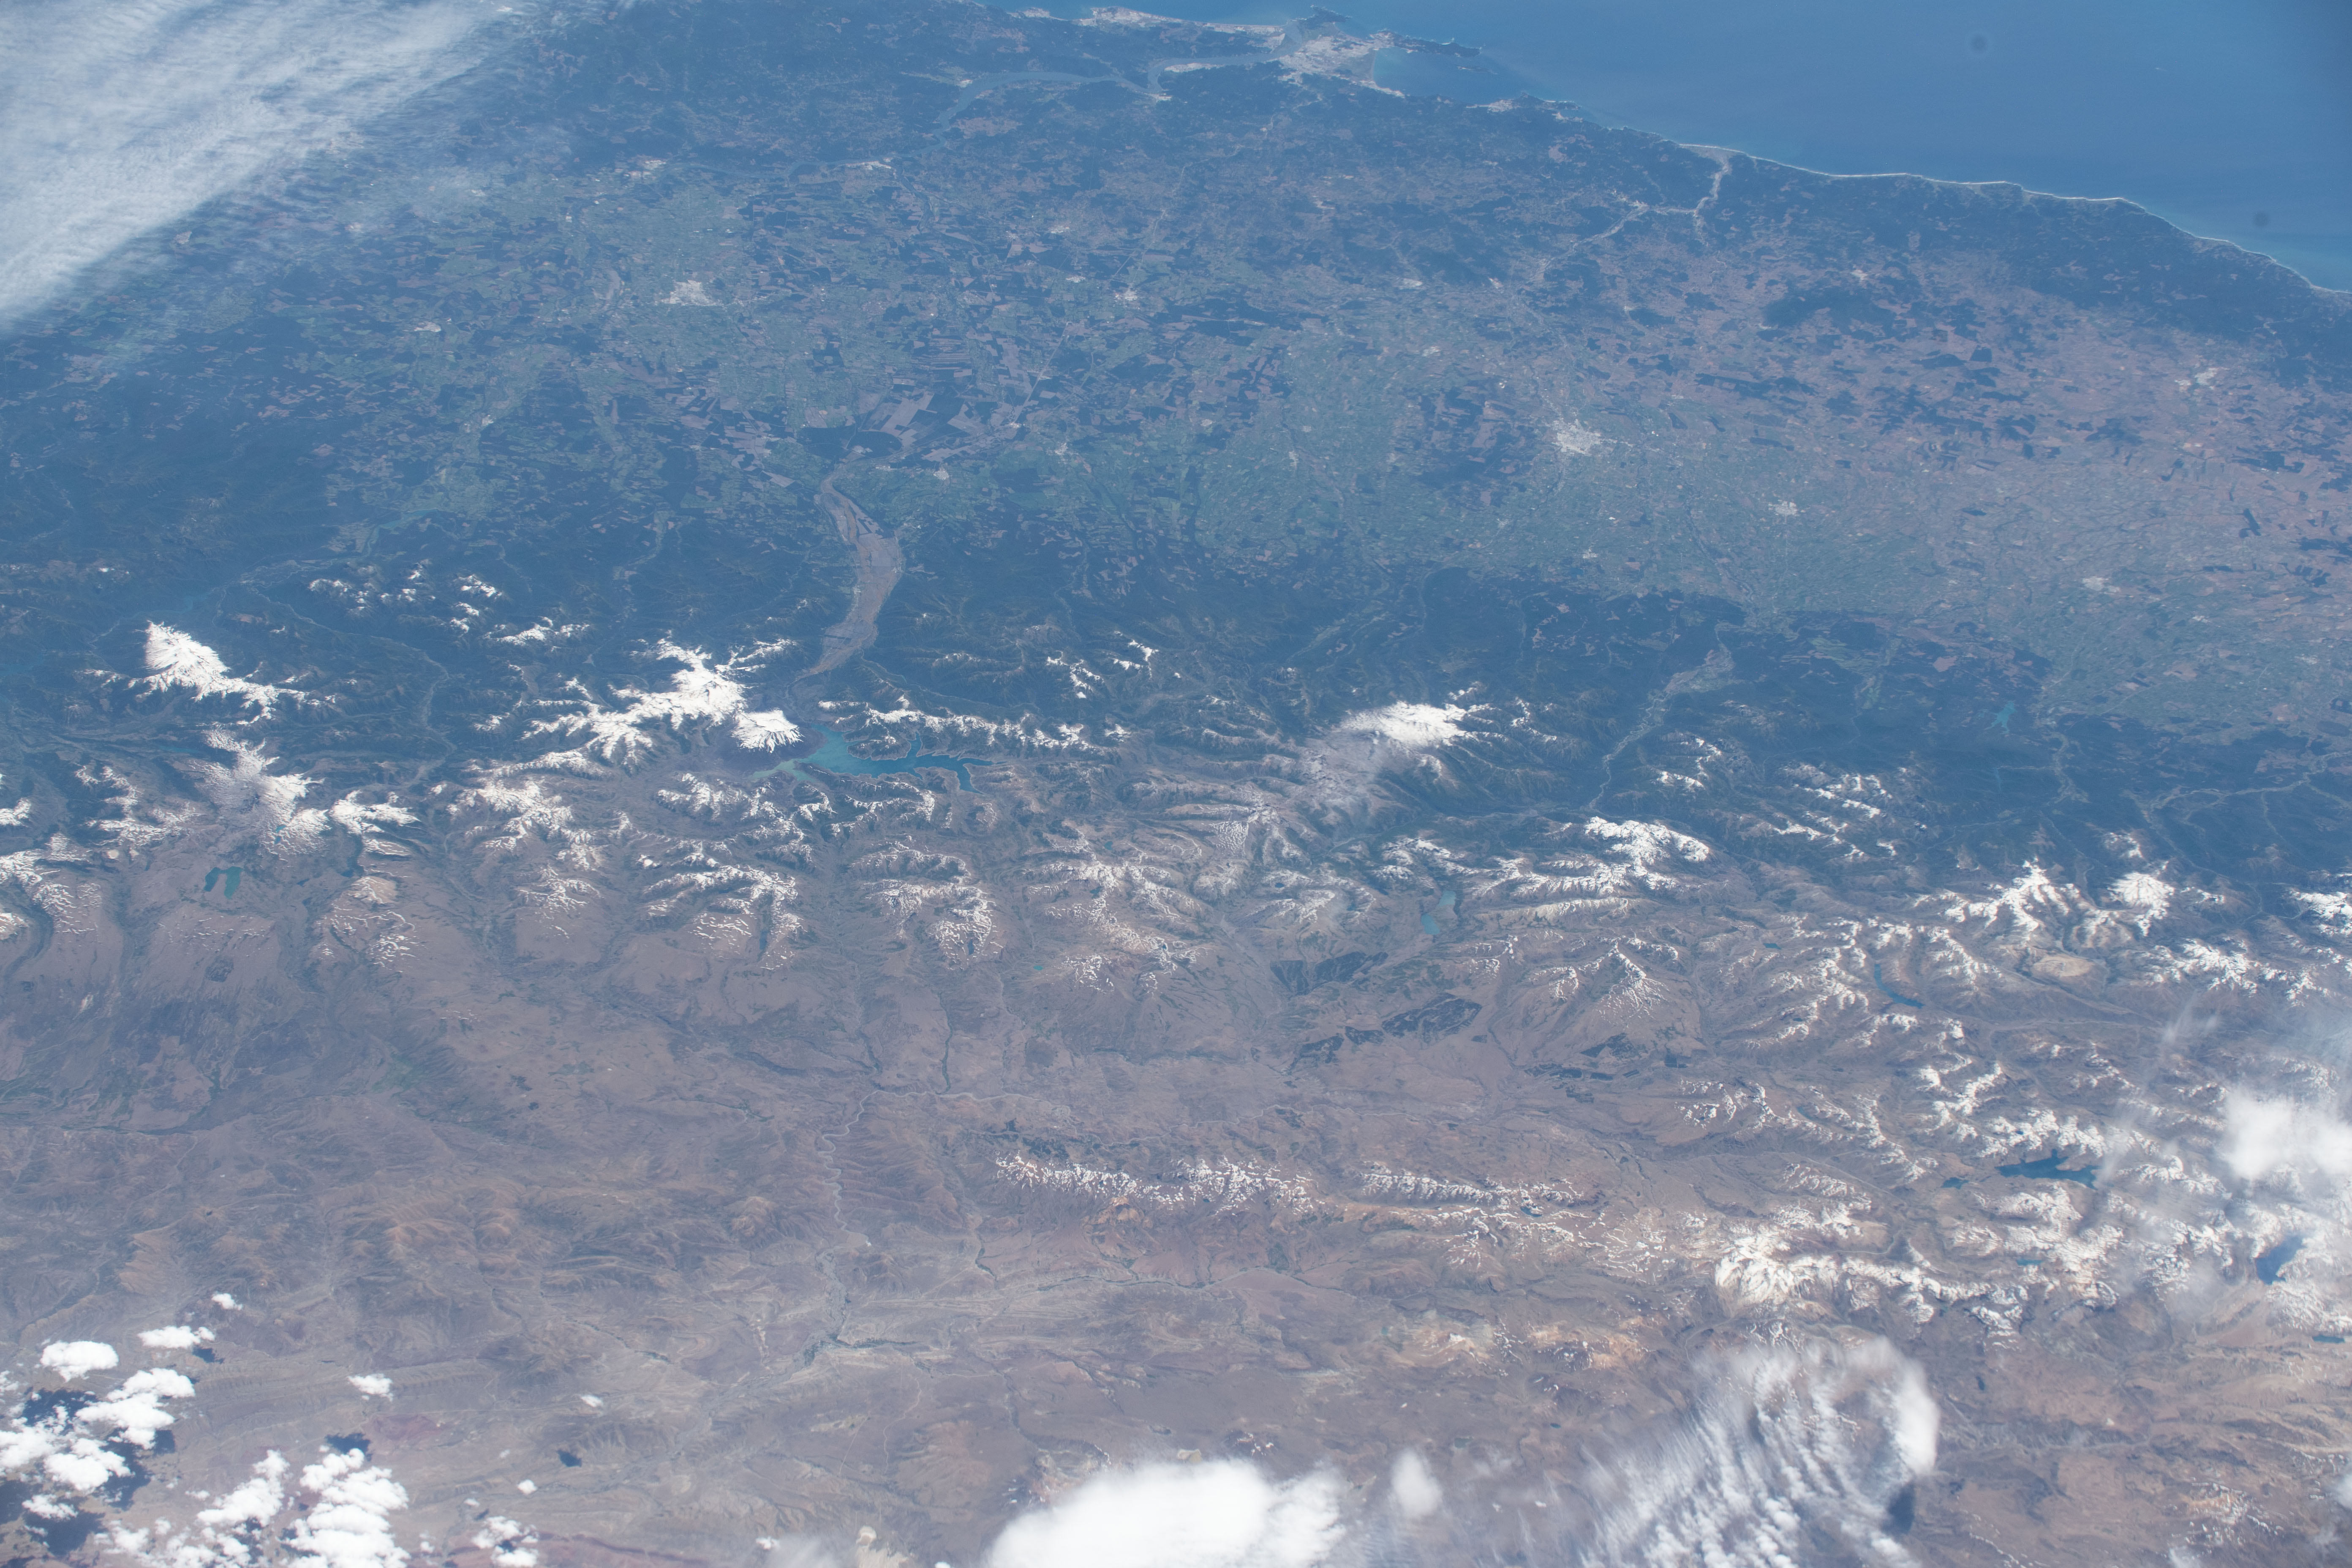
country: CHILE
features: THE ANDES
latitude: -37.0
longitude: -71.2
